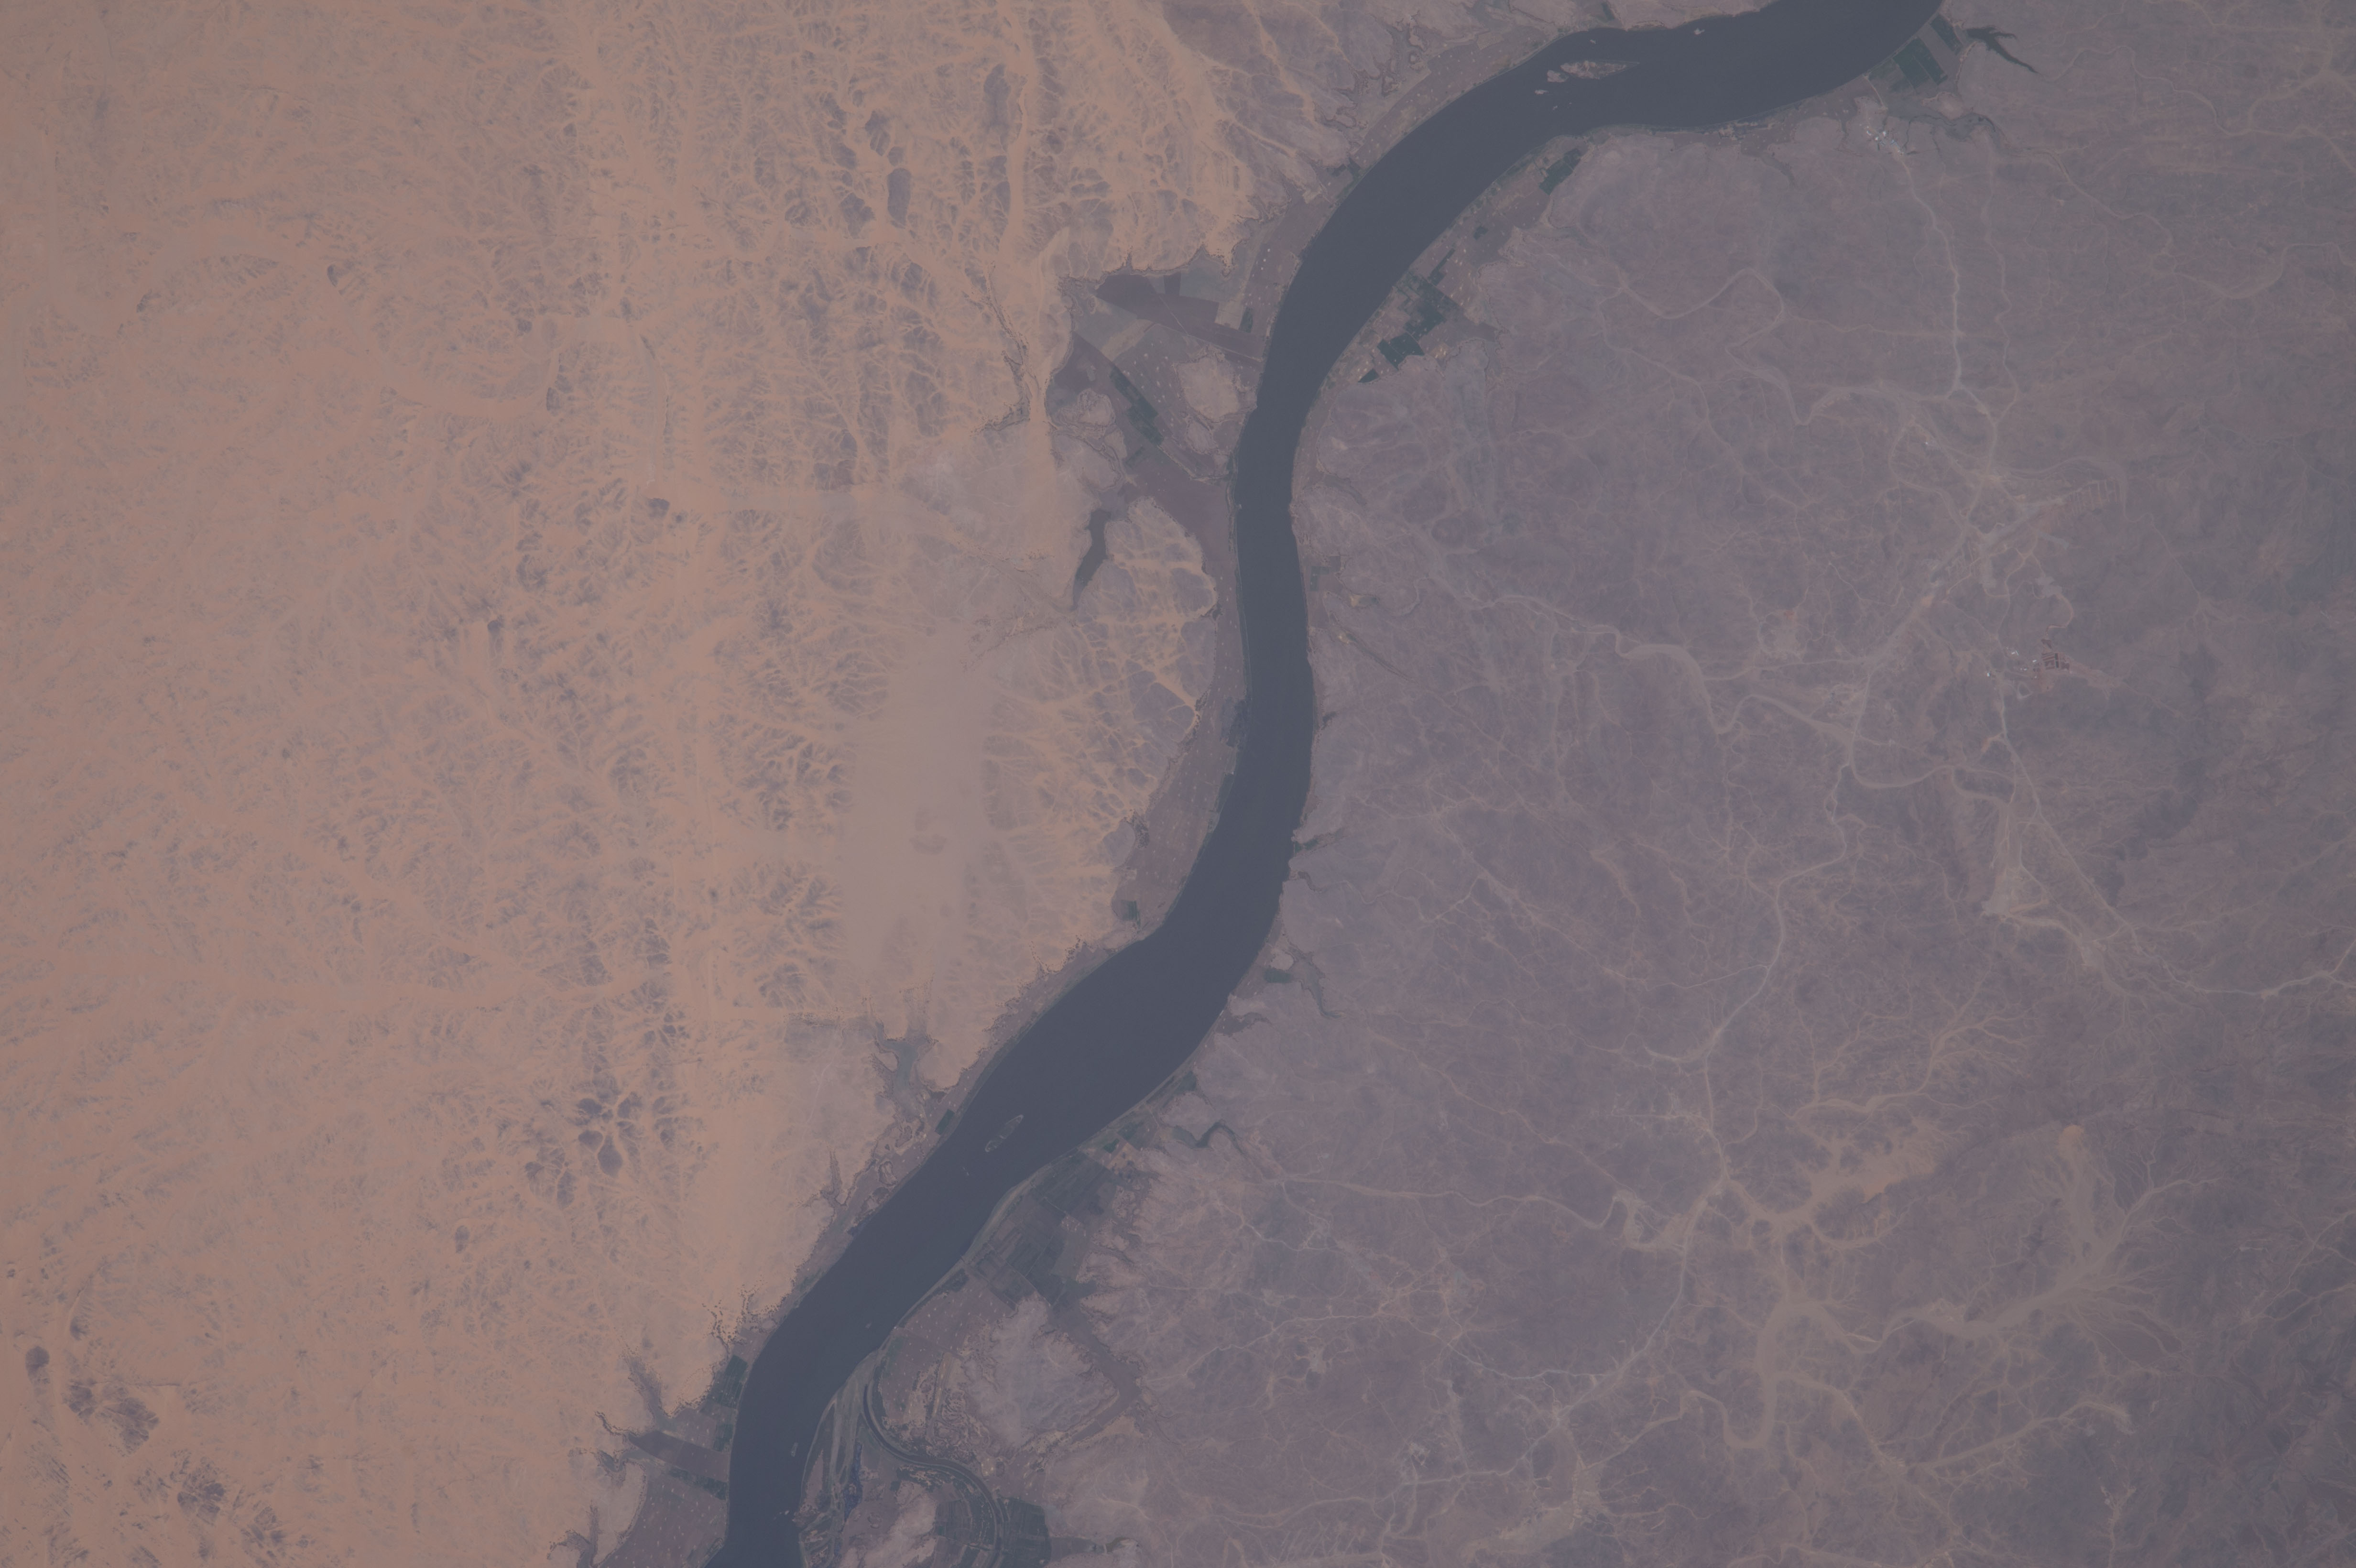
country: SUDAN
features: NUBIAN DESERT, NILE RIVER, NORTHERN
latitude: 21.4
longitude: 30.9
